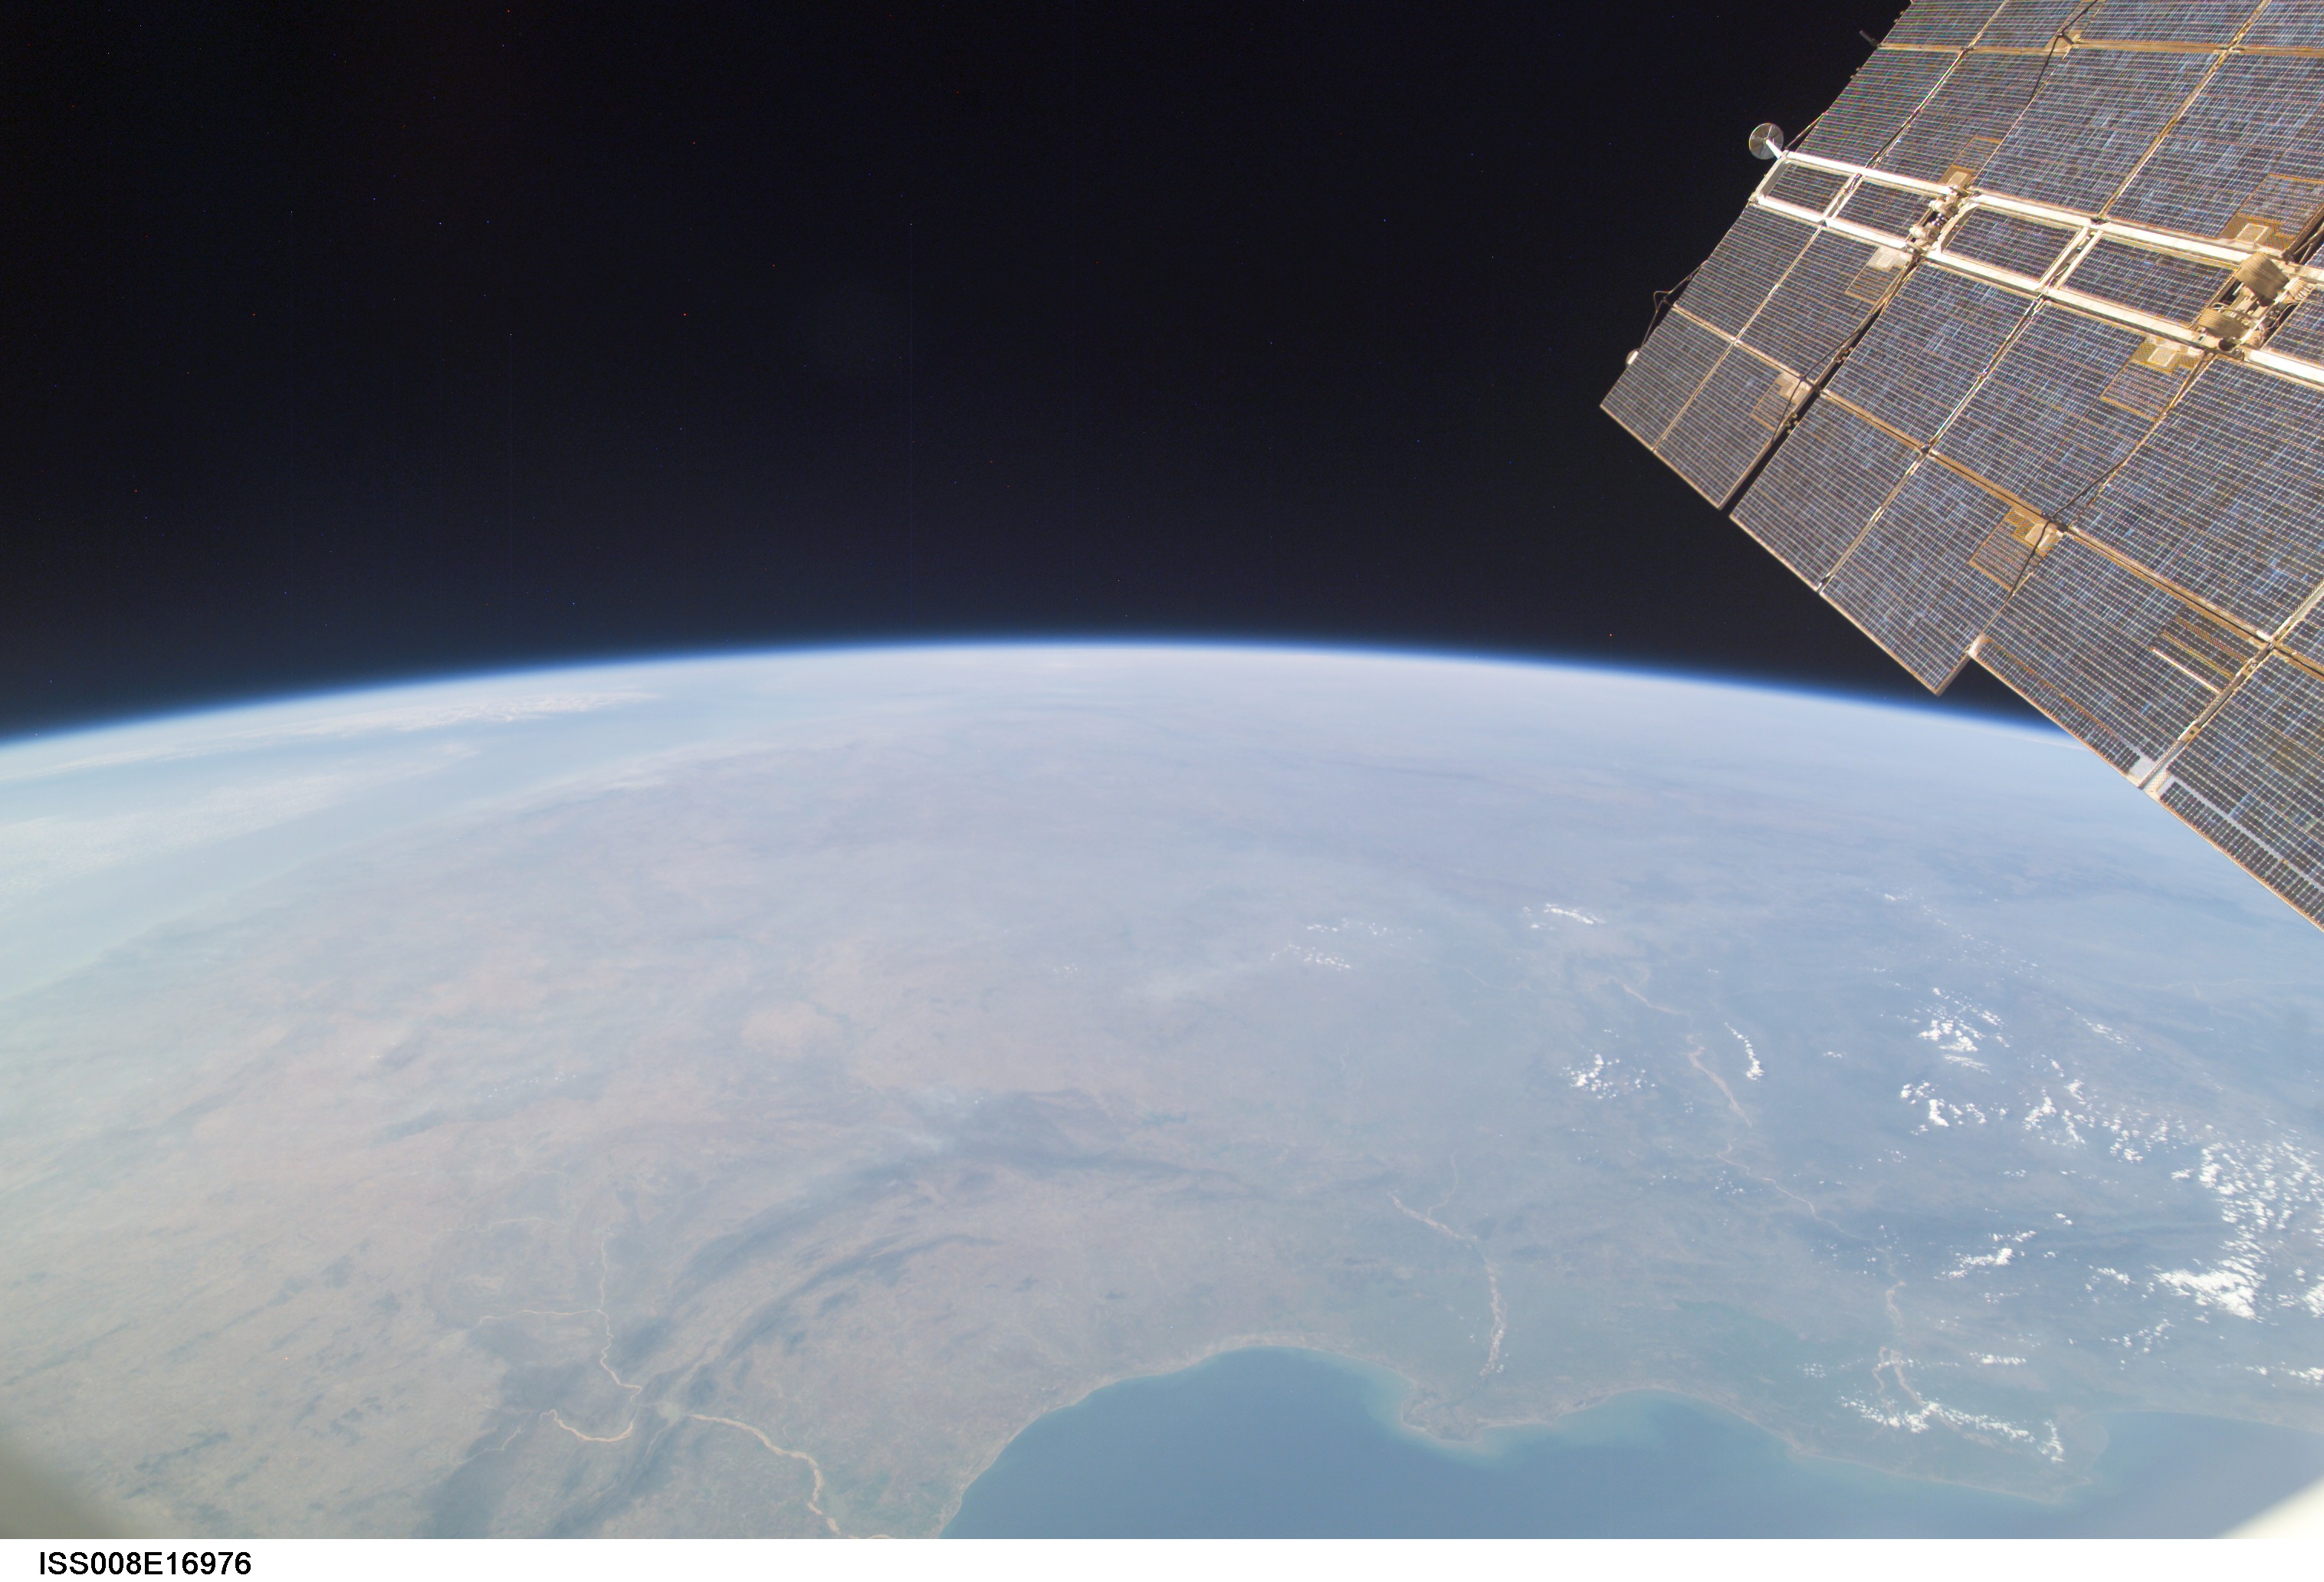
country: INDIA
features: EASTERN GHATS MTS., B. OF BENGAL, ATMOSPHERIC LIMB
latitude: 17.0
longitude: 79.5
